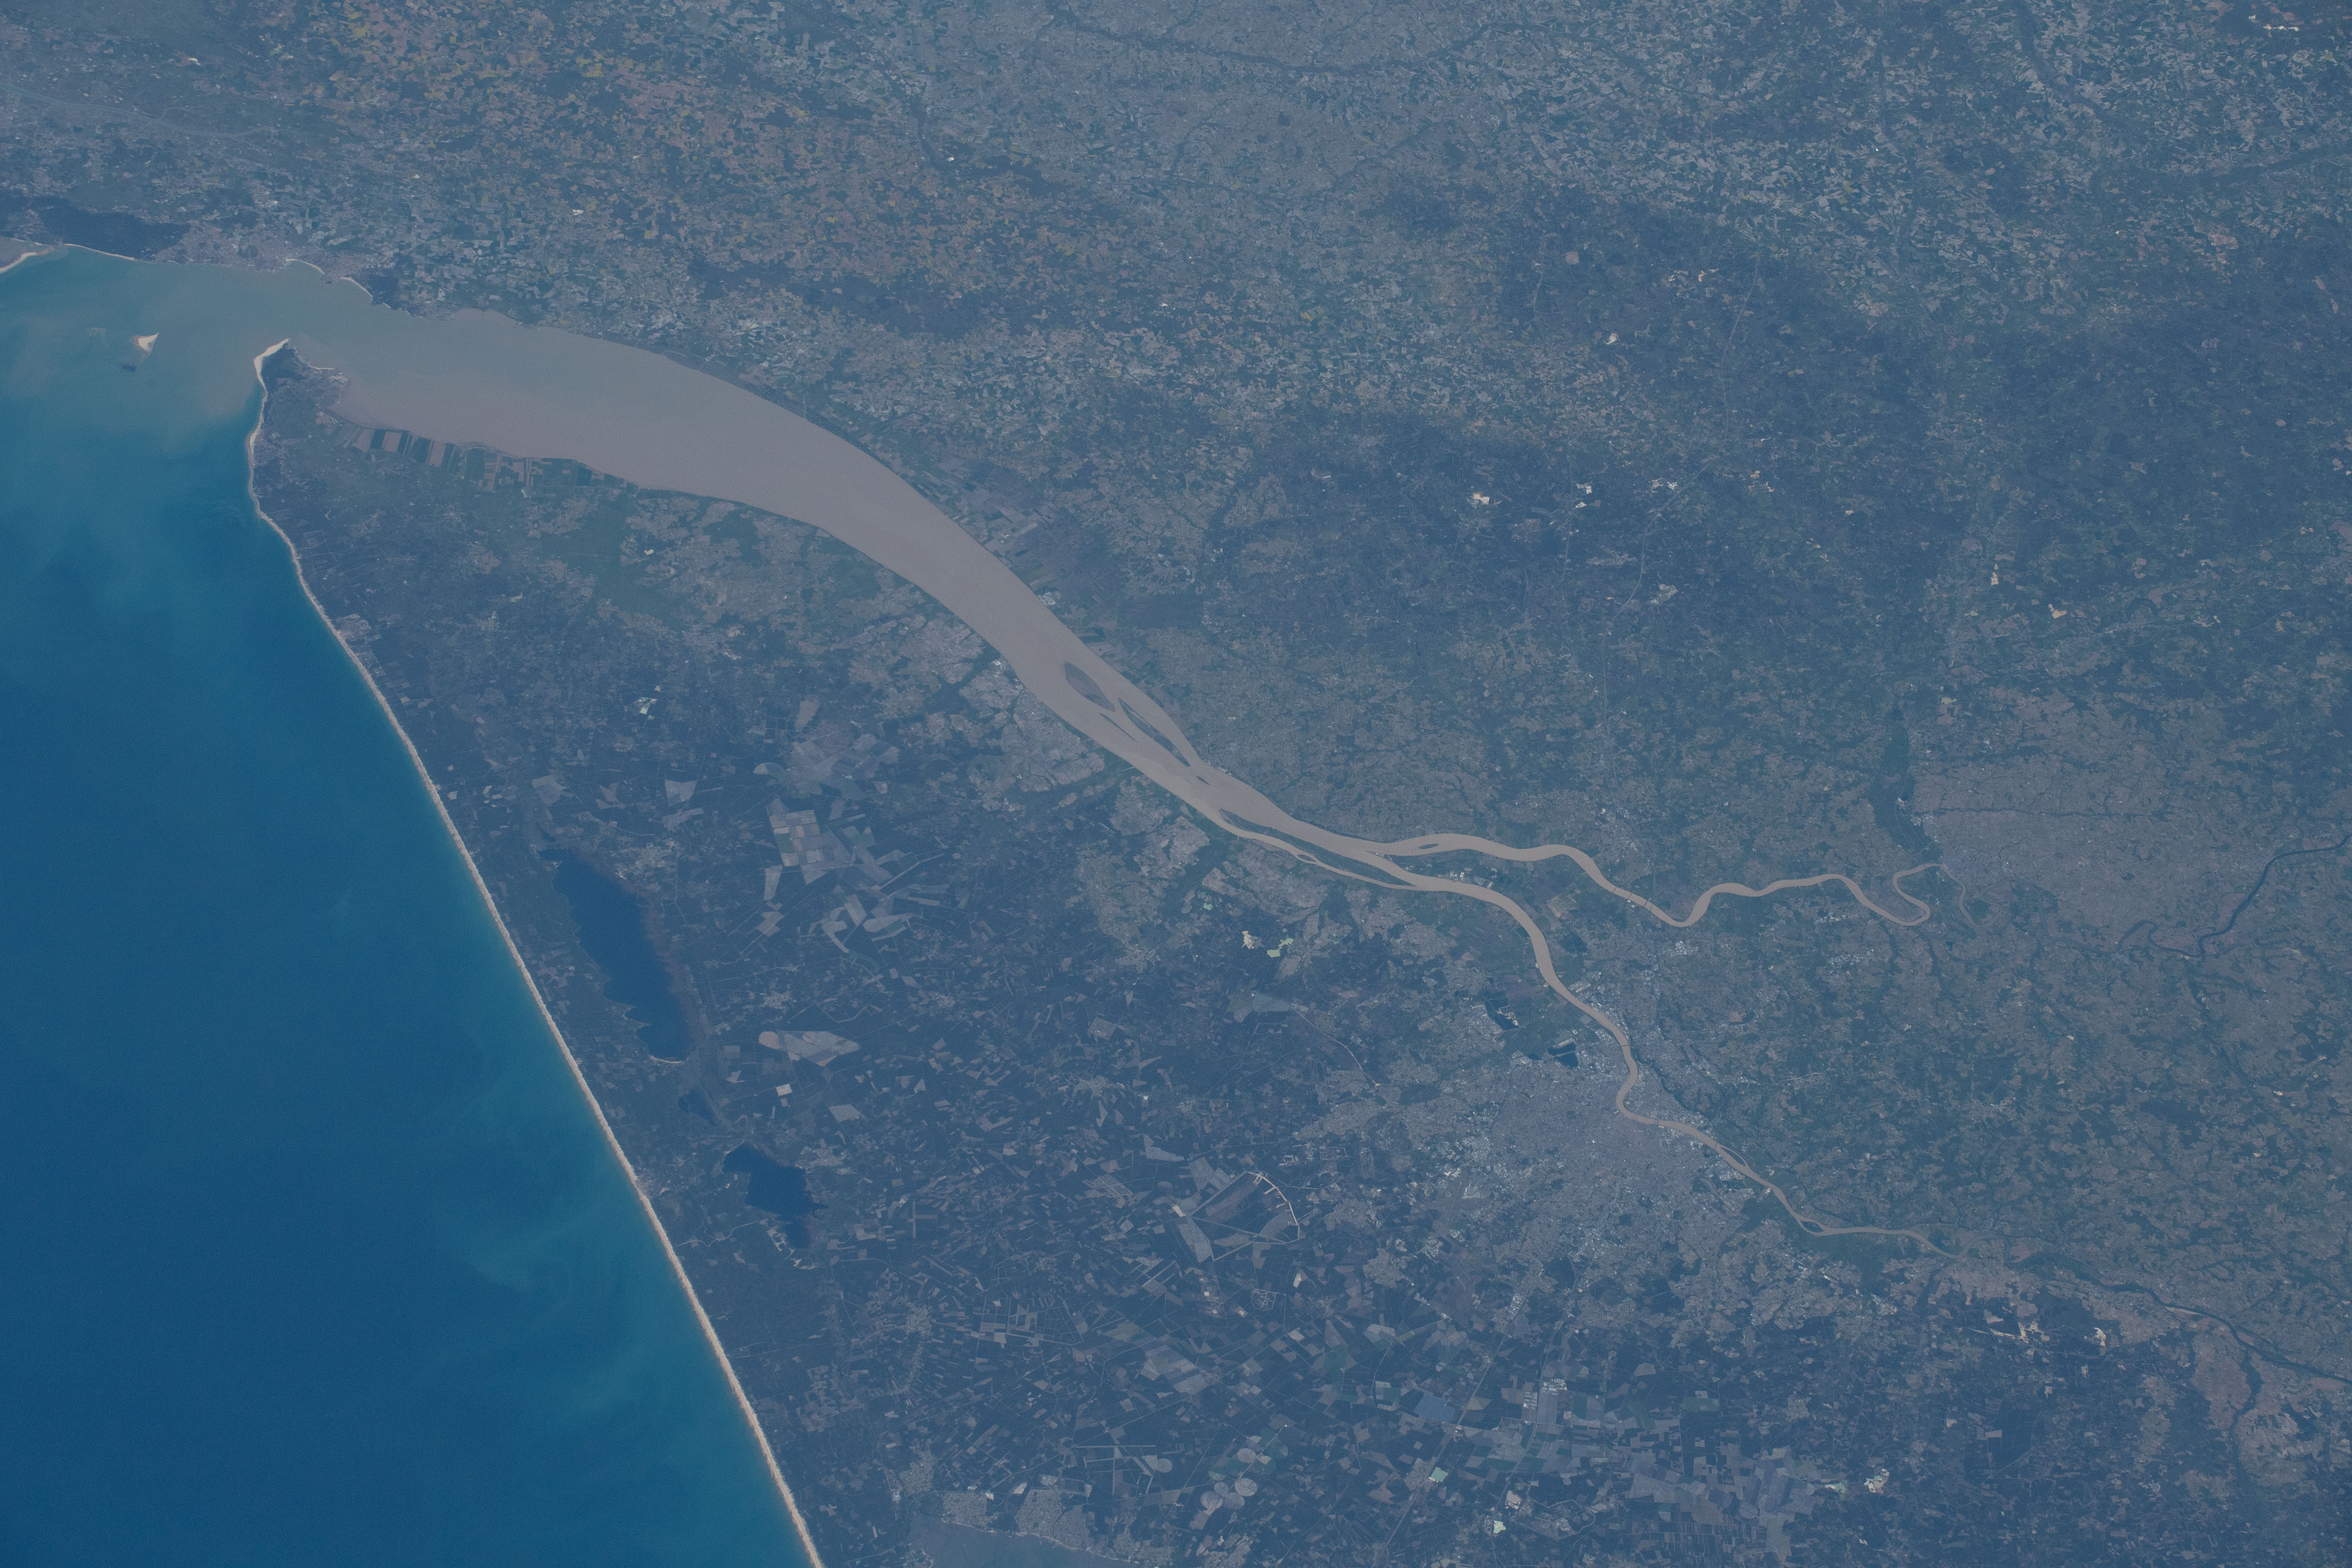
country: FRANCE
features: GIRONDE ESTUARY, HOURTIN-CARCANS LAKE, GARONNE RIVER, DORDOGNE RIVER, BORDEAUX
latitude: 44.9
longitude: -0.3
